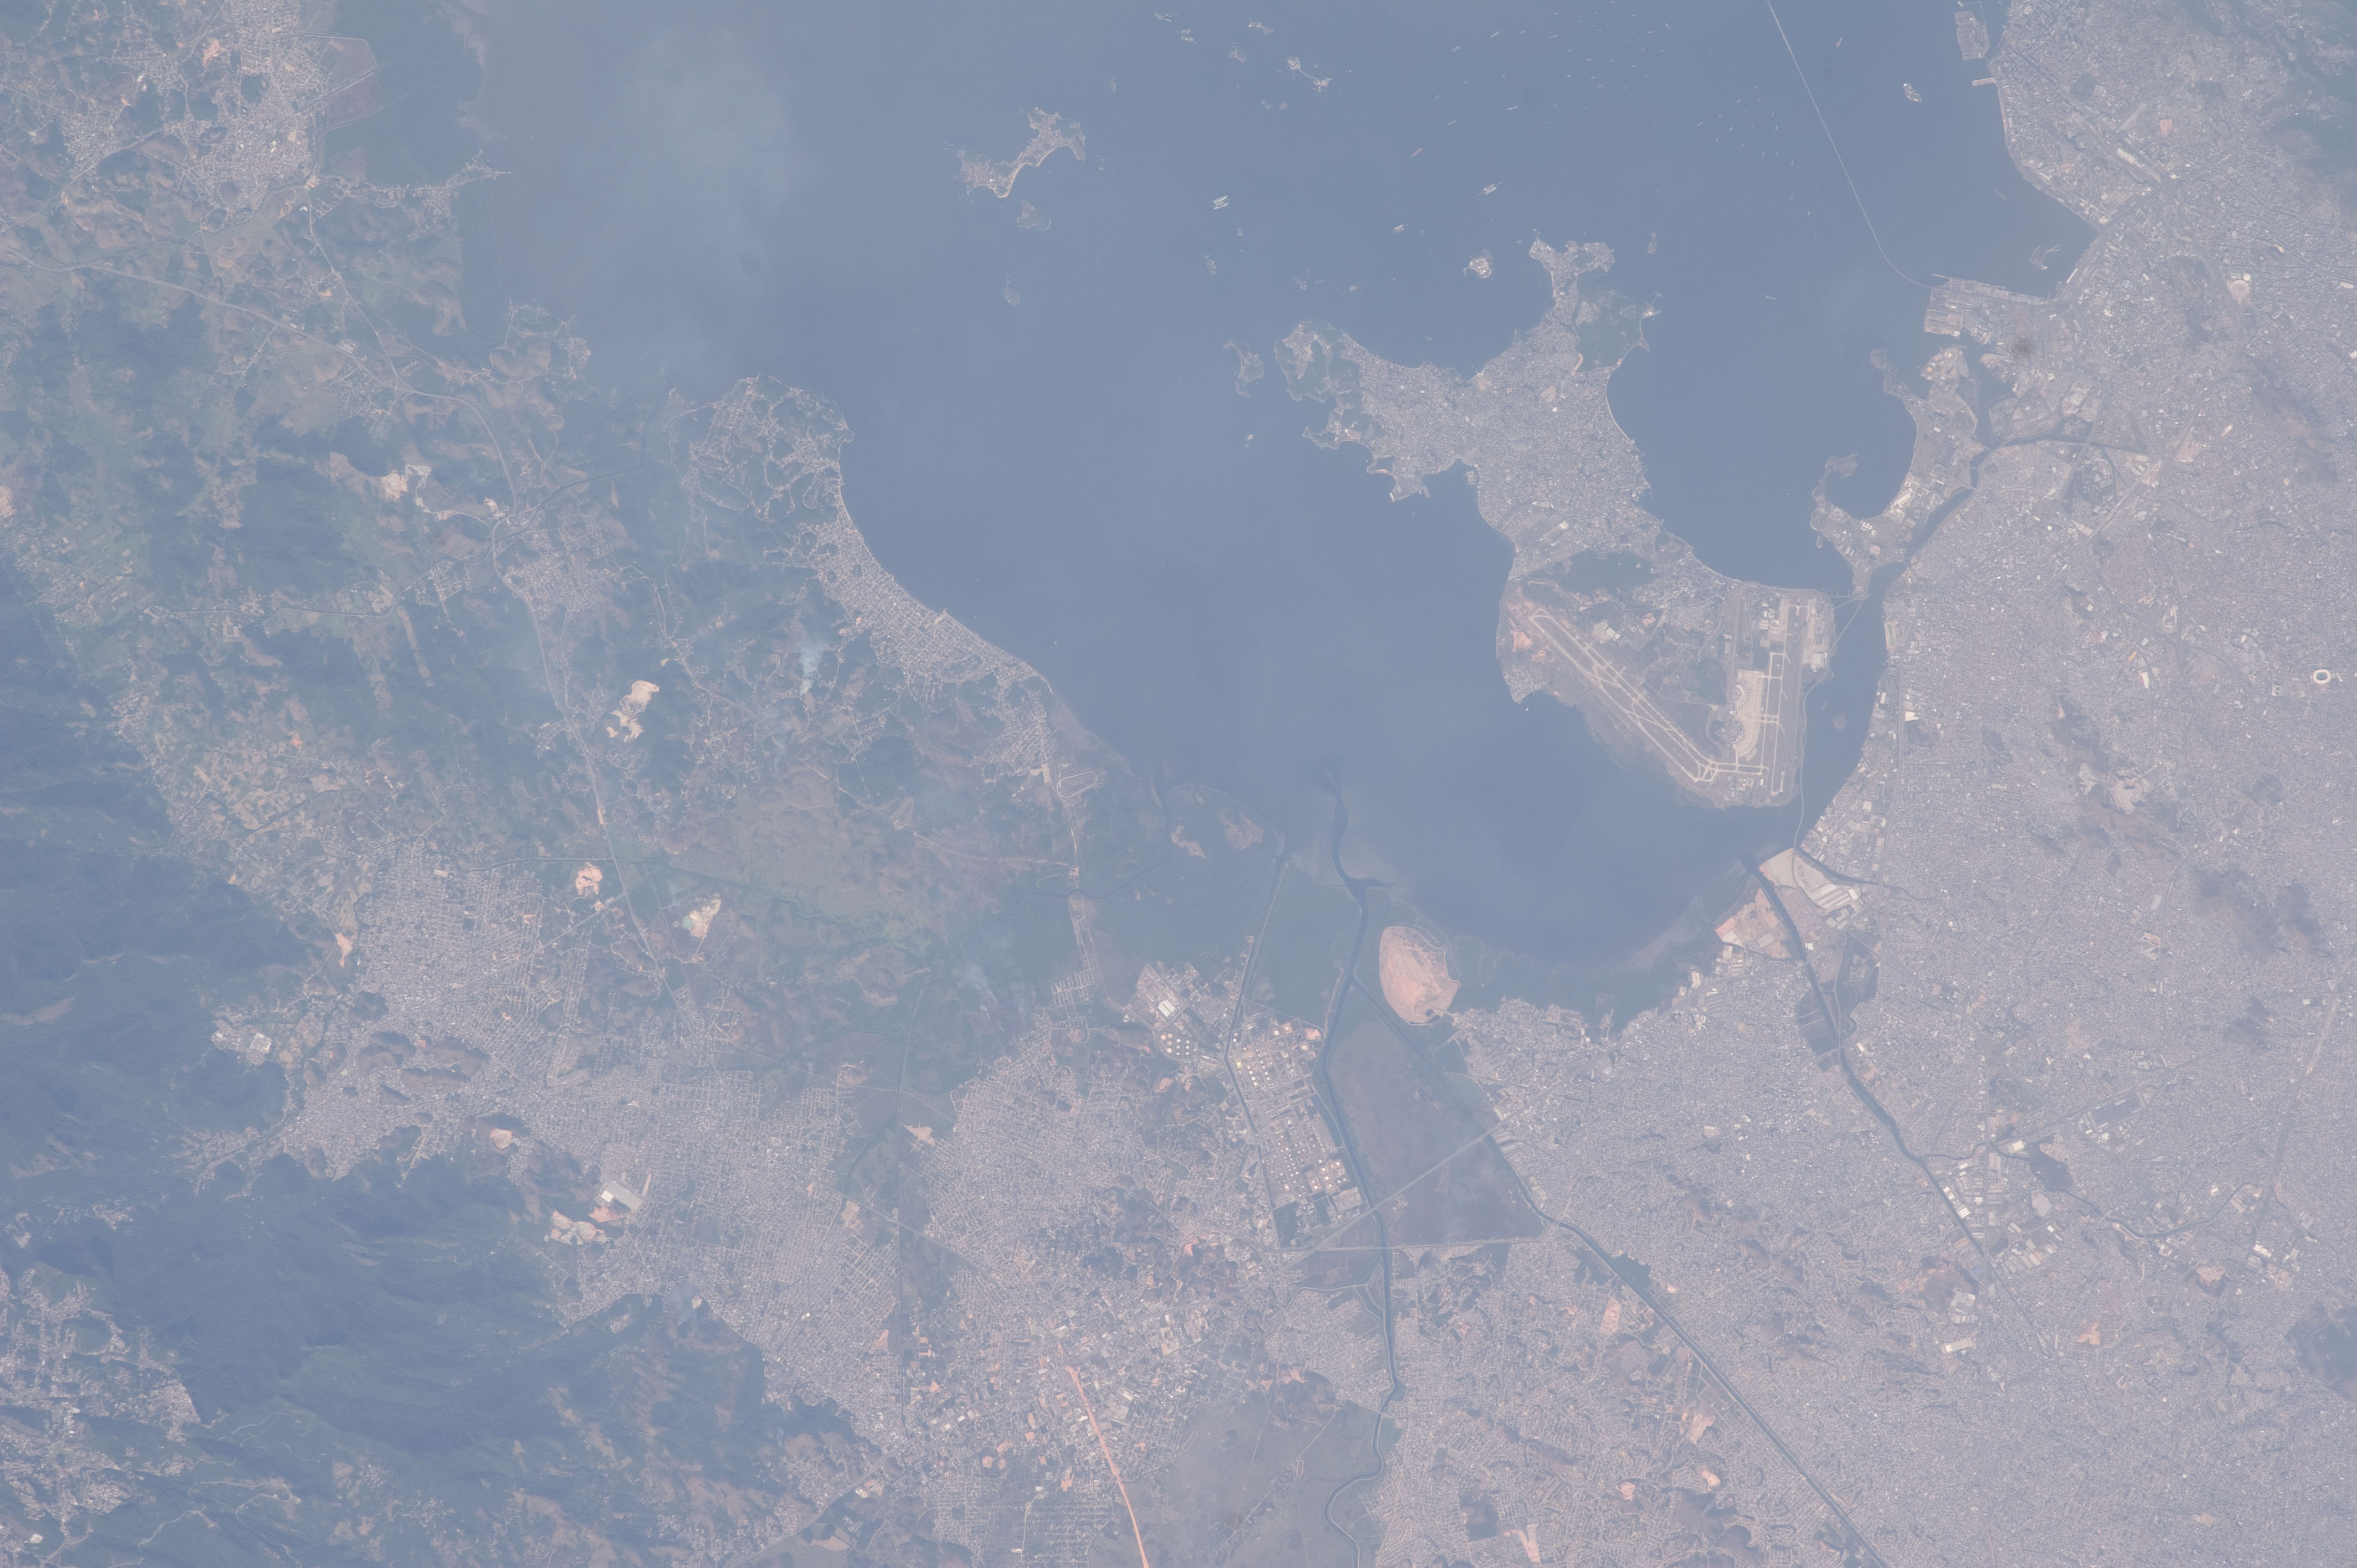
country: BRAZIL
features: N. RIO DE JANEIRO, ROADS, GUANABARA B., SHIPS, AIRPORT
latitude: -22.7
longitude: -43.2
